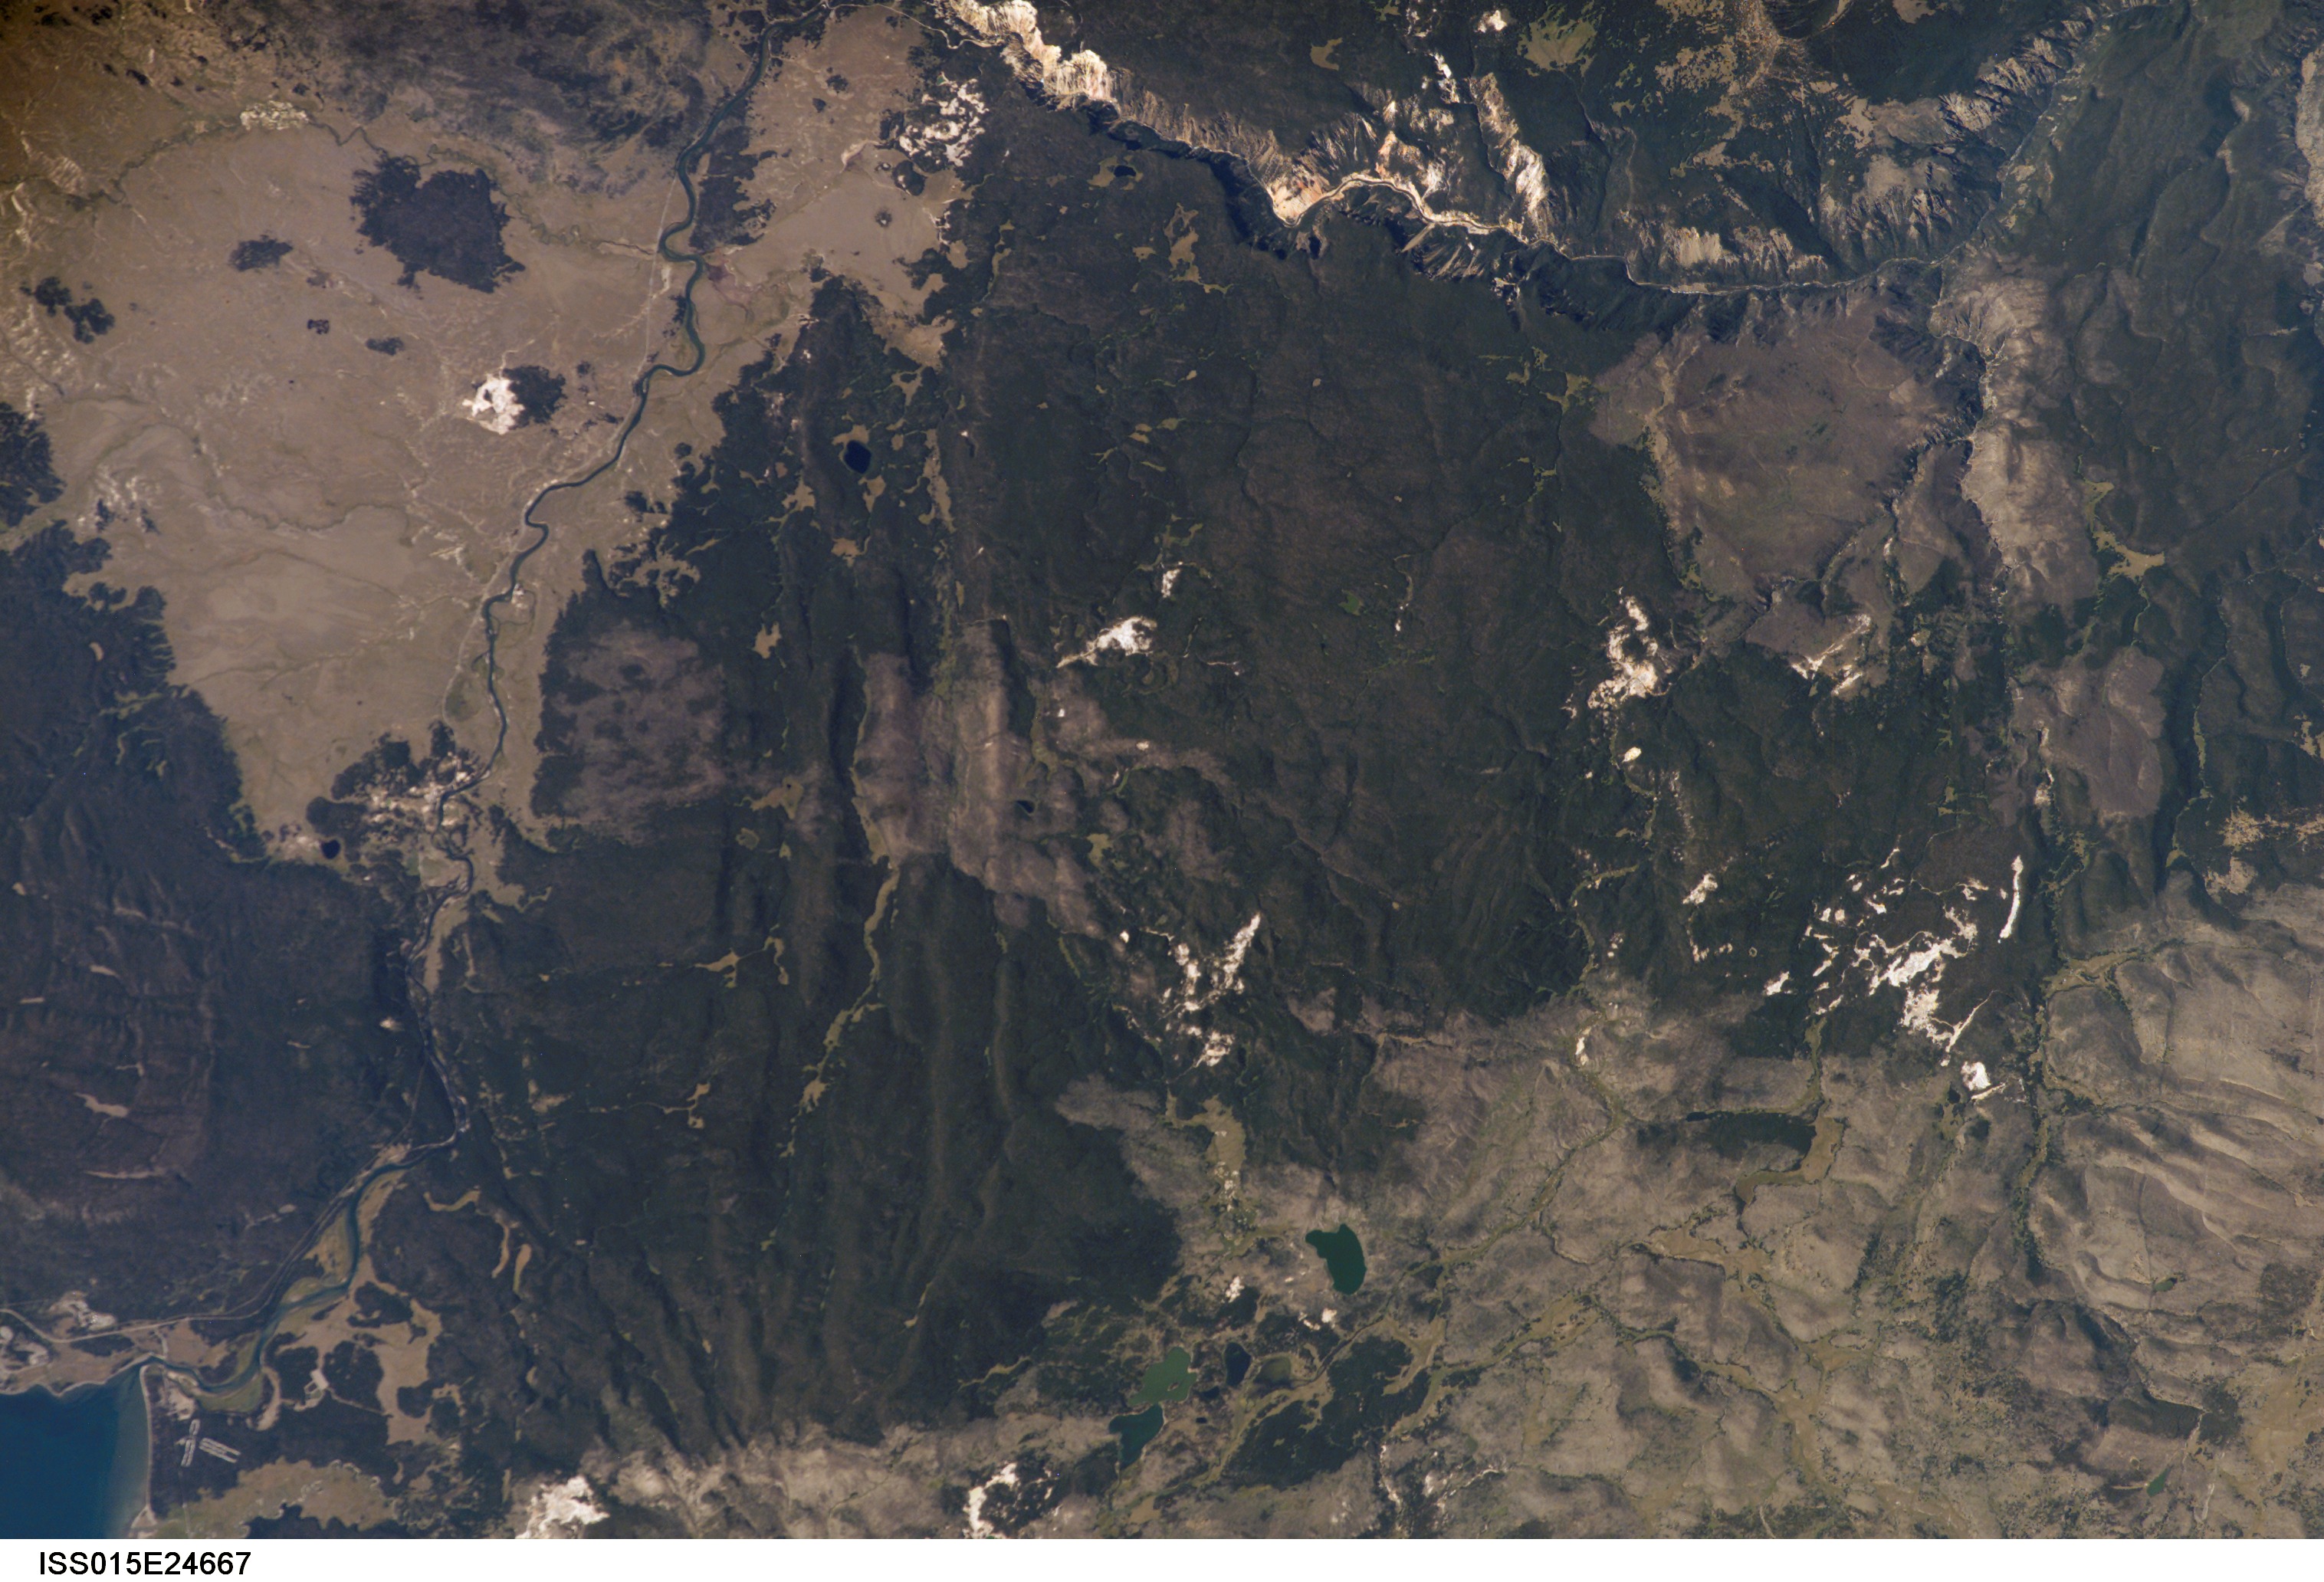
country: USA-WYOMING
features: YELLOWSTONE R. CANYON, FOR.
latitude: 44.7
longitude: -110.4
